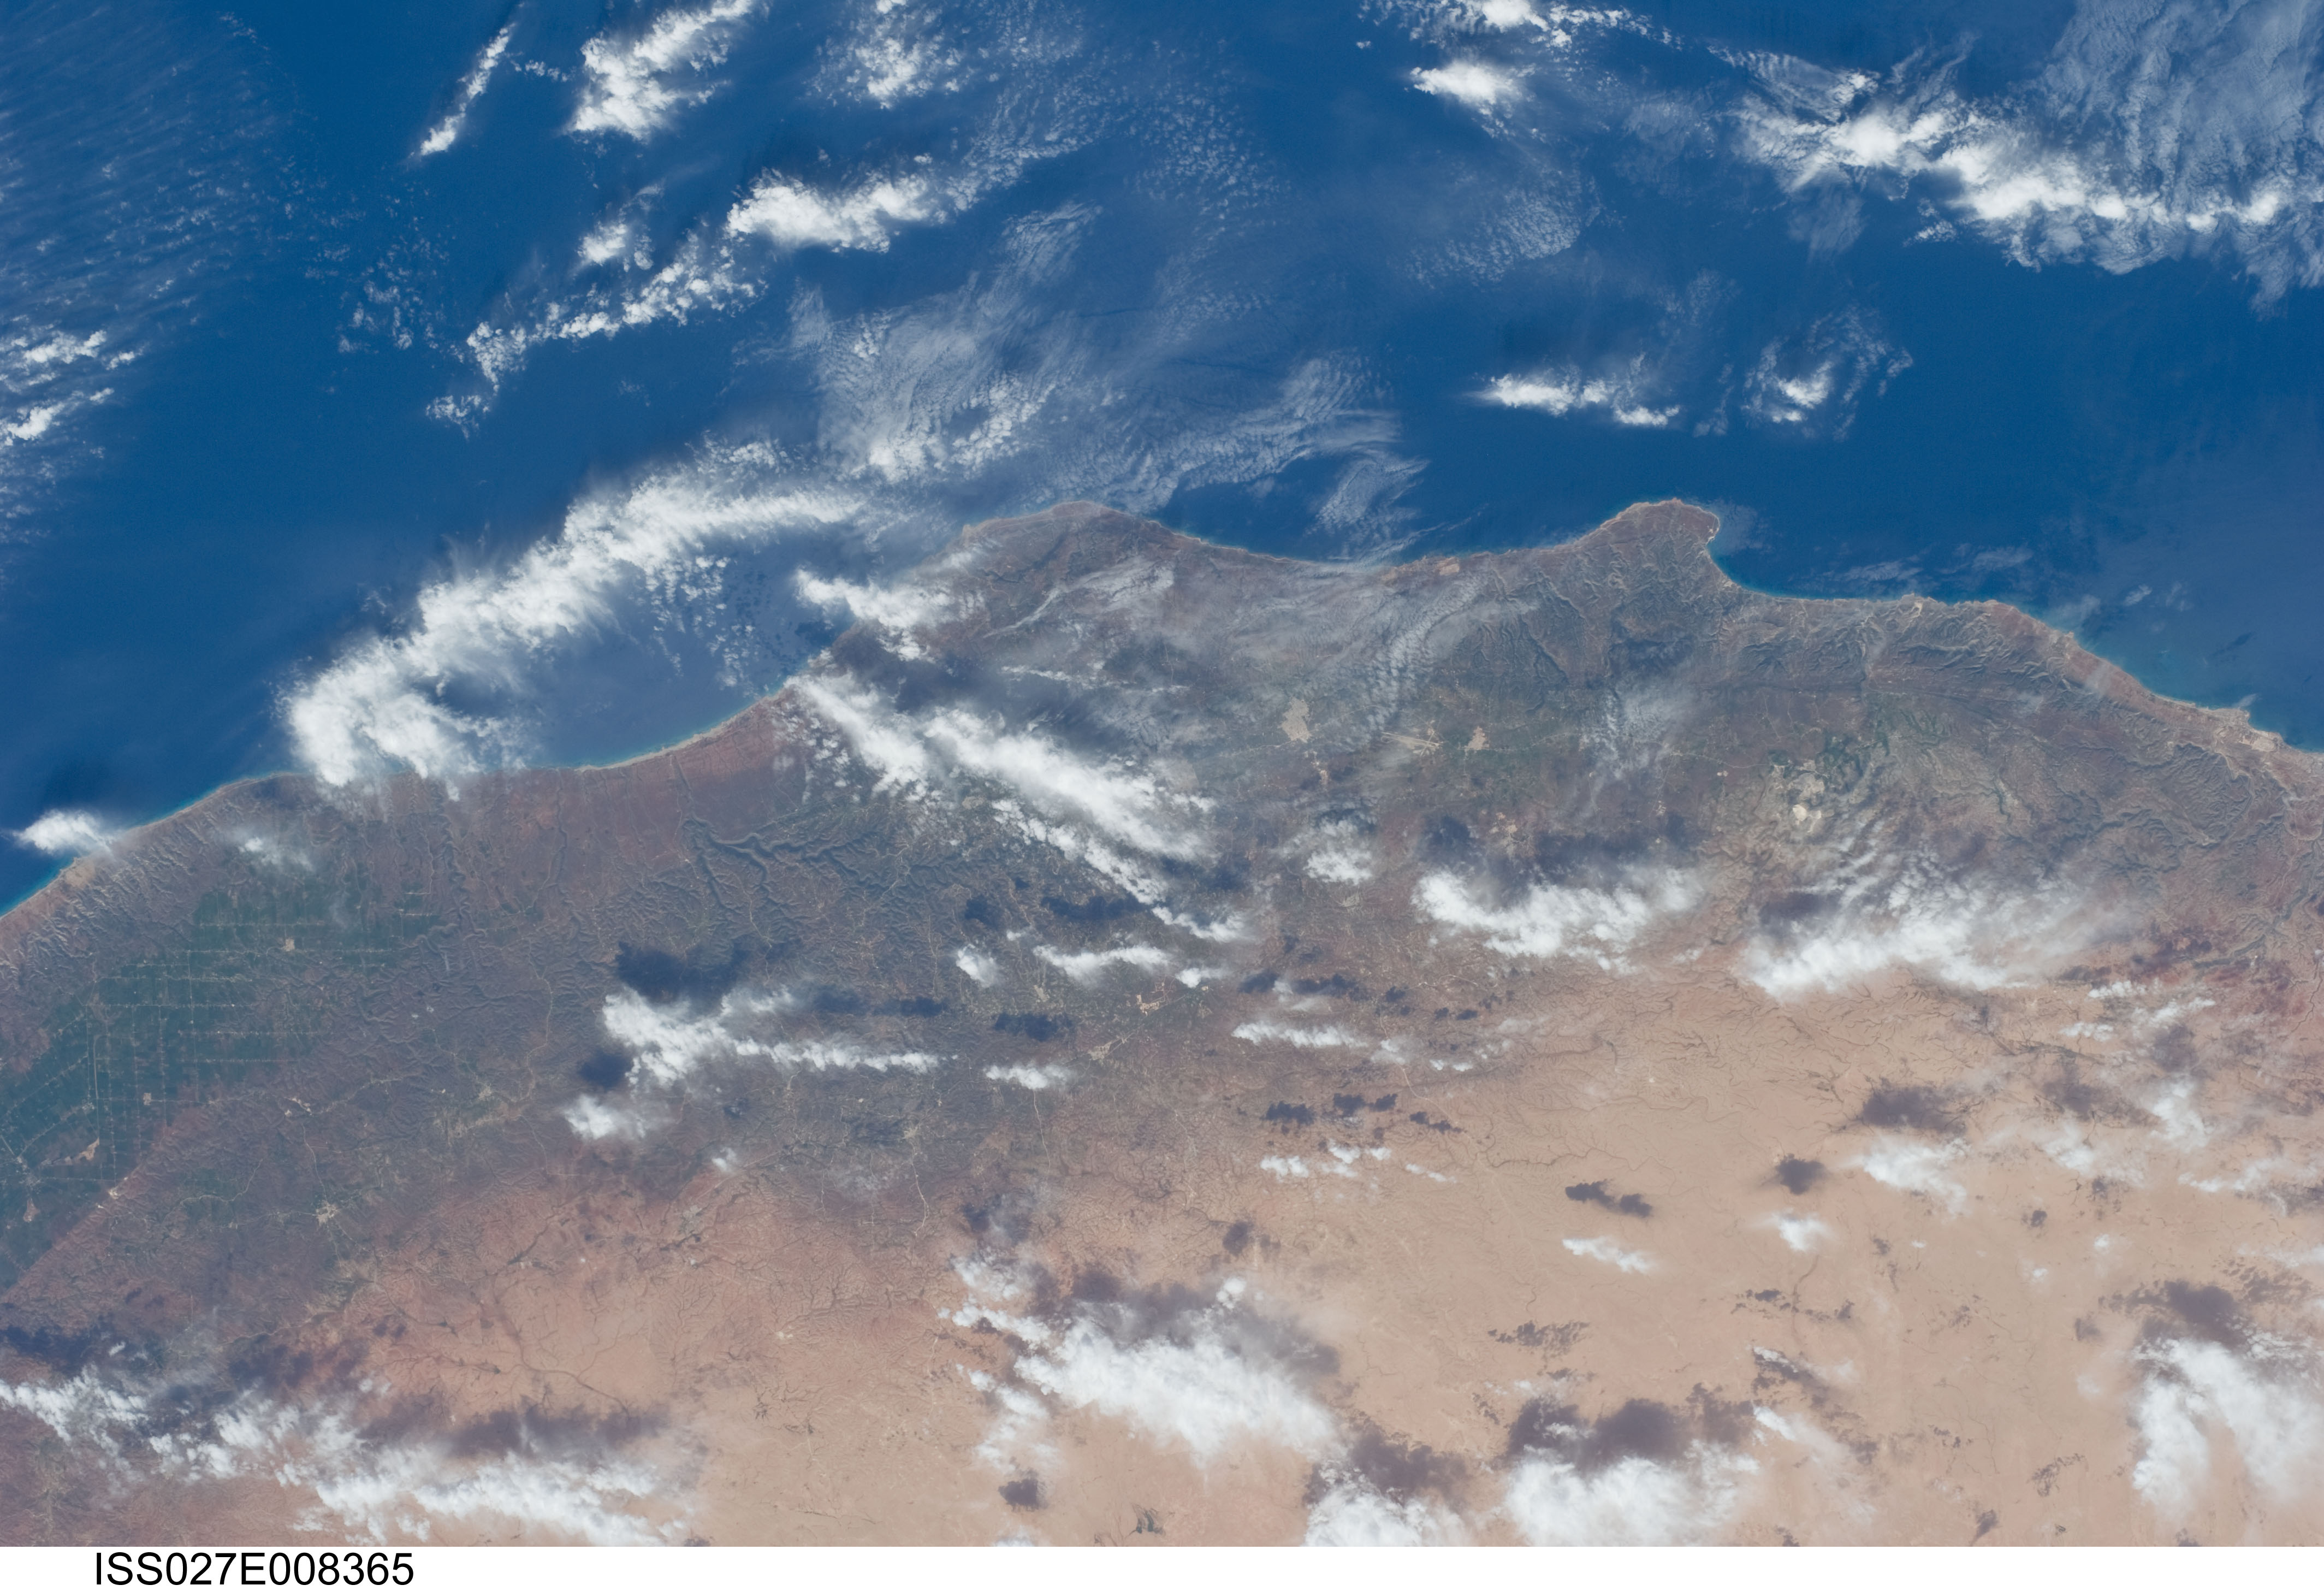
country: LIBYA
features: AL MARJ CY.,AL BAYDA CY.,DERNA CY.,MEDITERRANEAN S.
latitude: 32.5
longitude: 21.5
